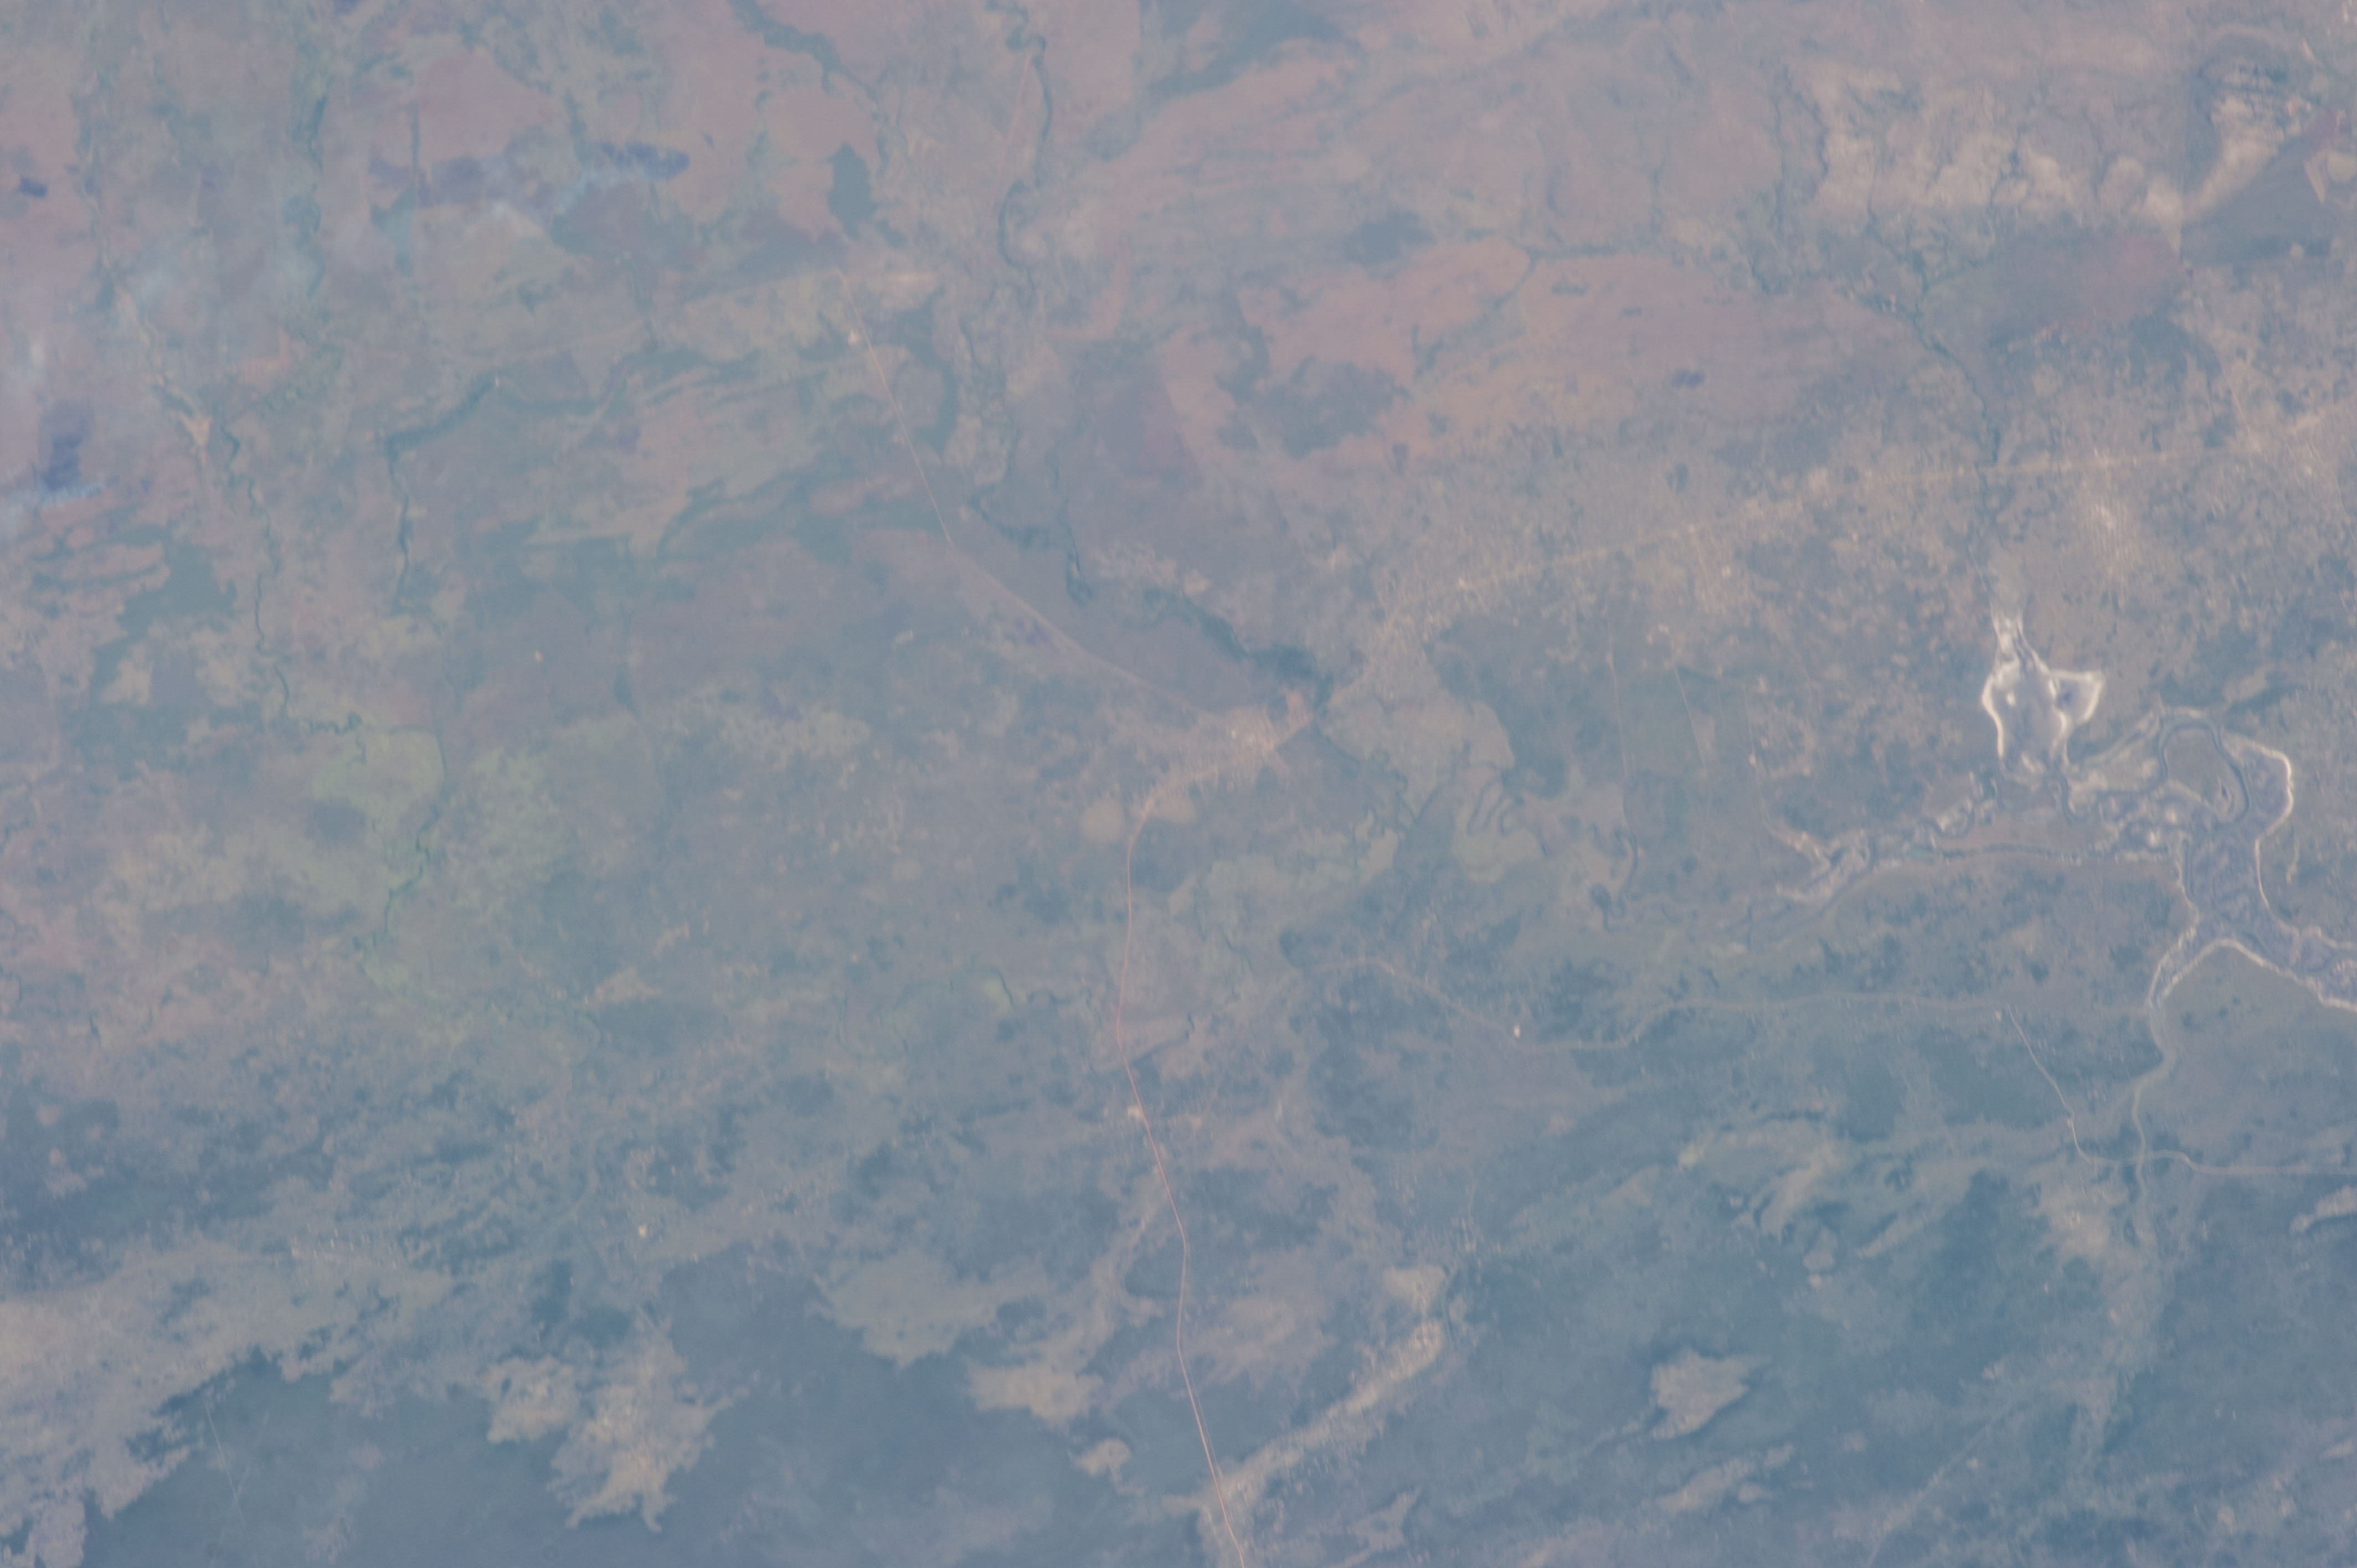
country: MOZAMBIQUE
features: TEMBE R. DRAIN.
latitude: -26.3
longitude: 32.4
